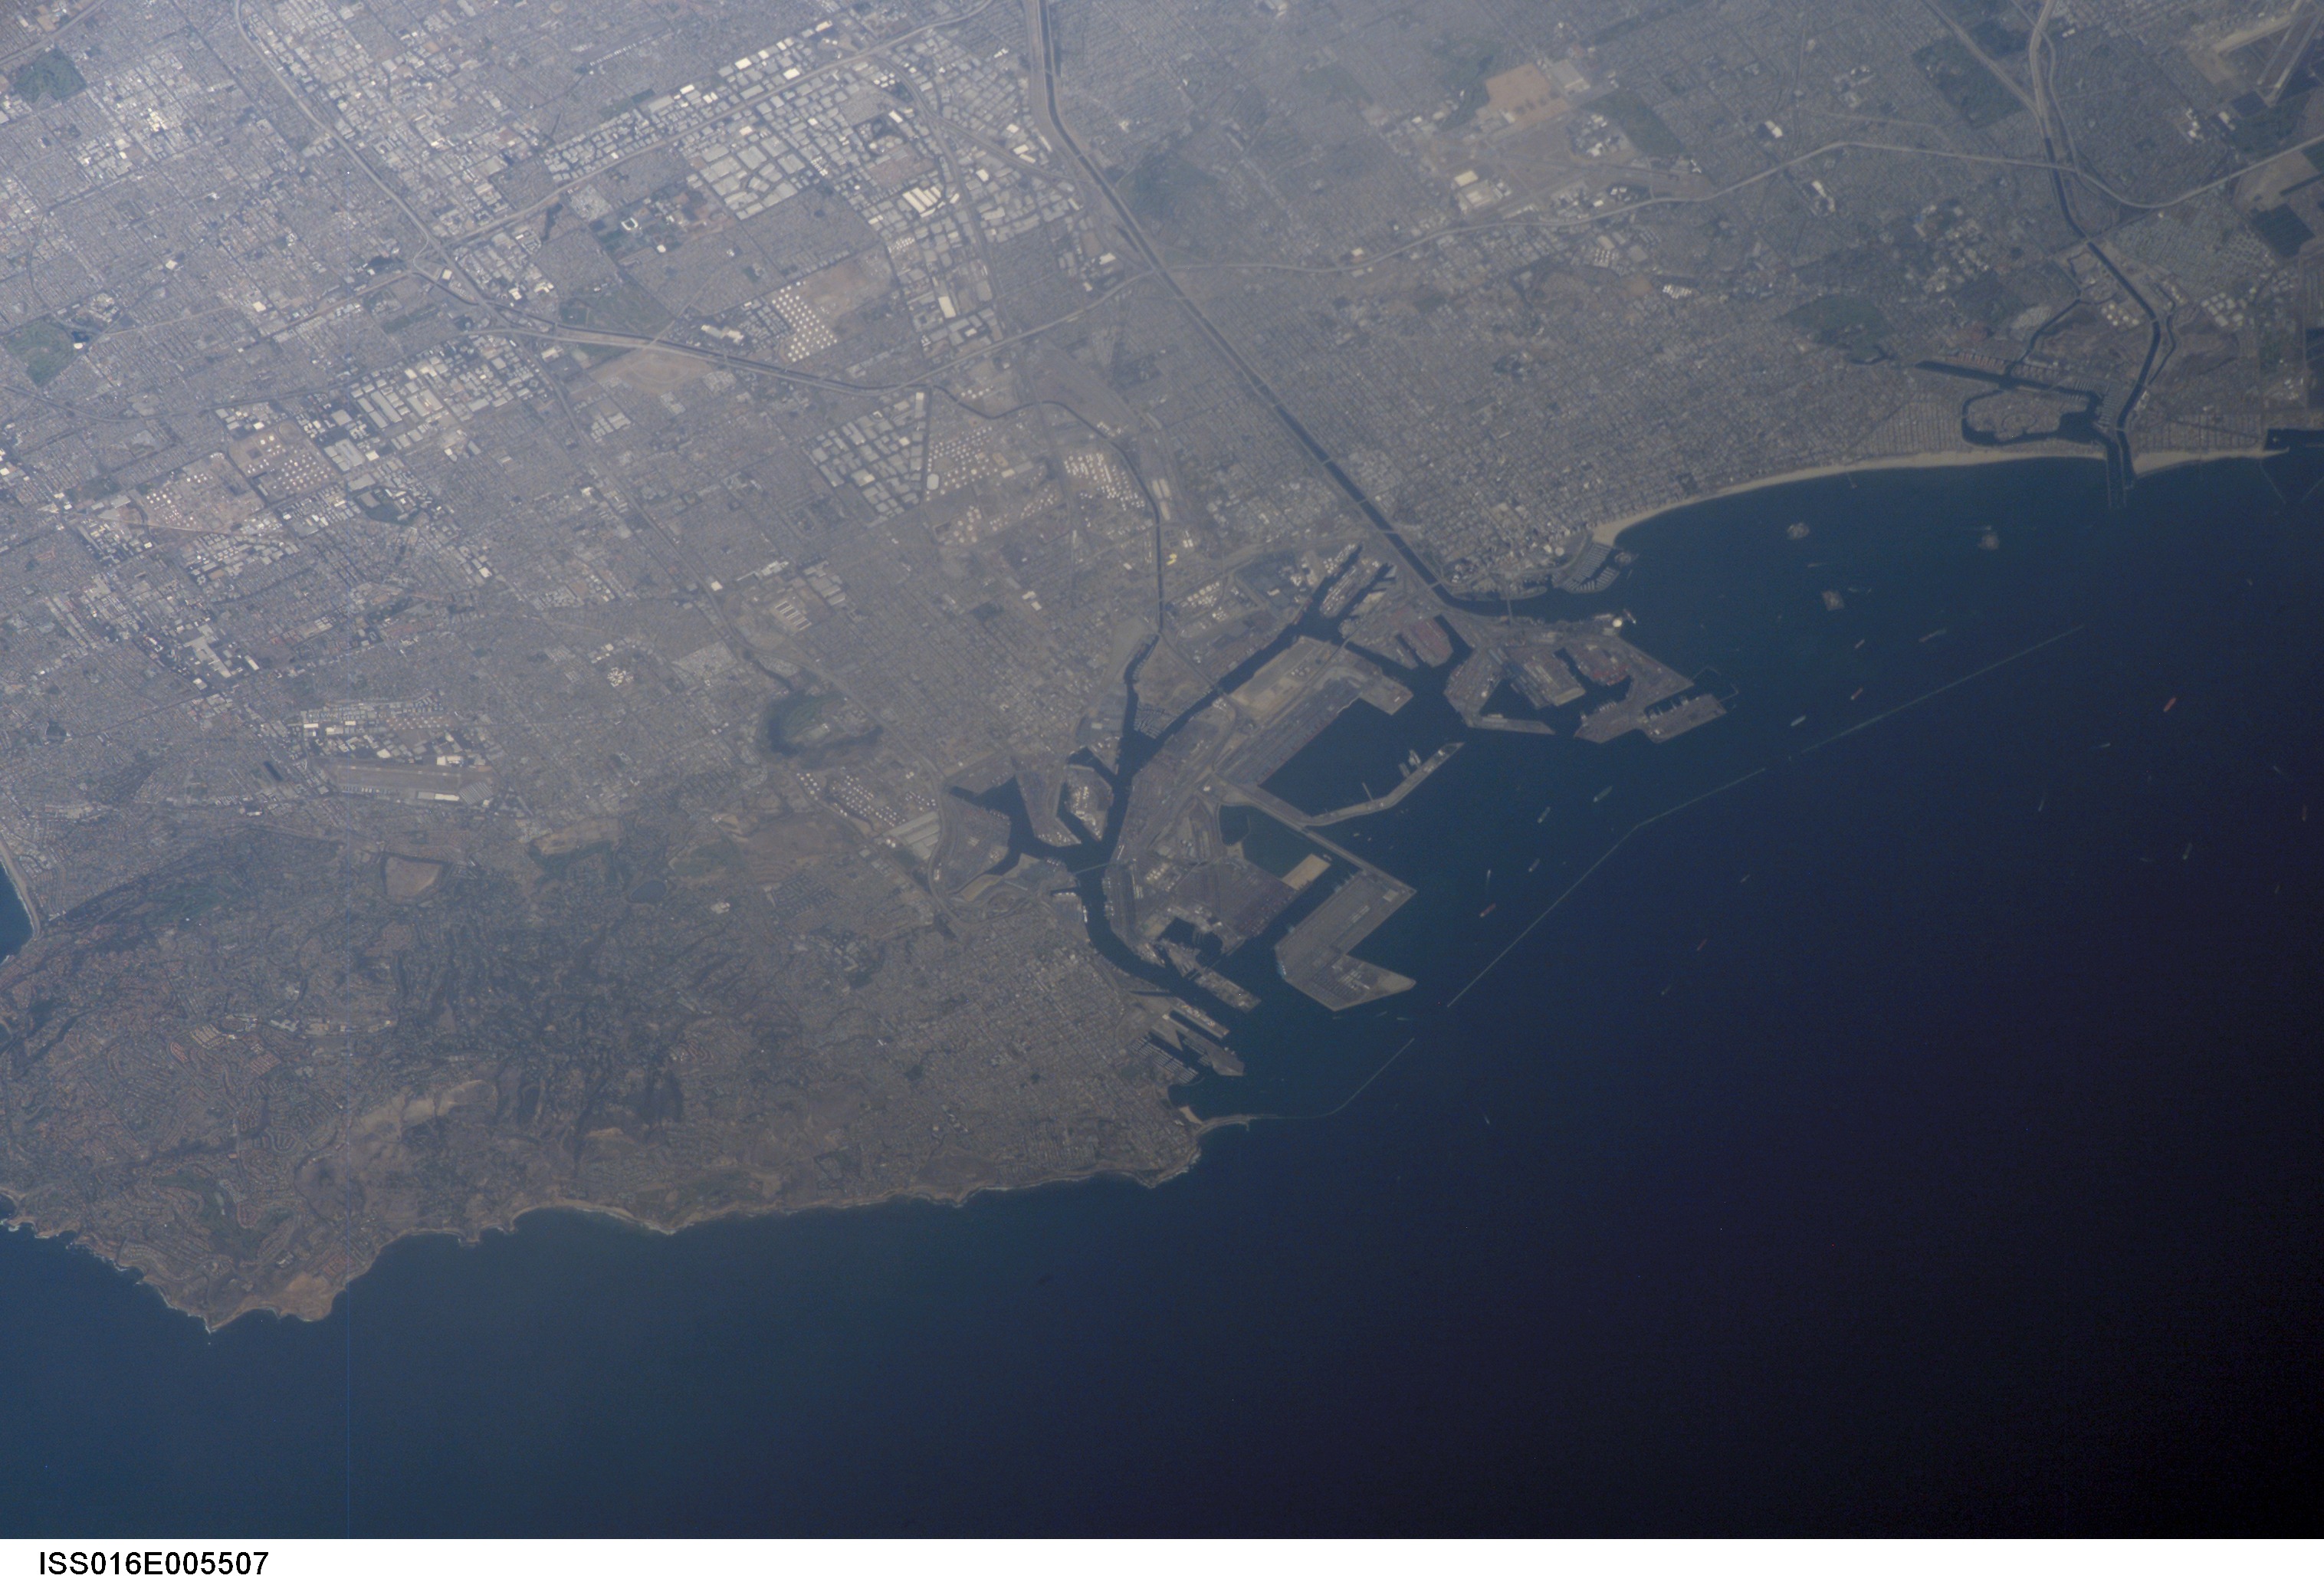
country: USA-CALIFORNIA
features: PT. FERMIN, LONG BEACH, HARBOR
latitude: 33.8
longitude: -118.3
